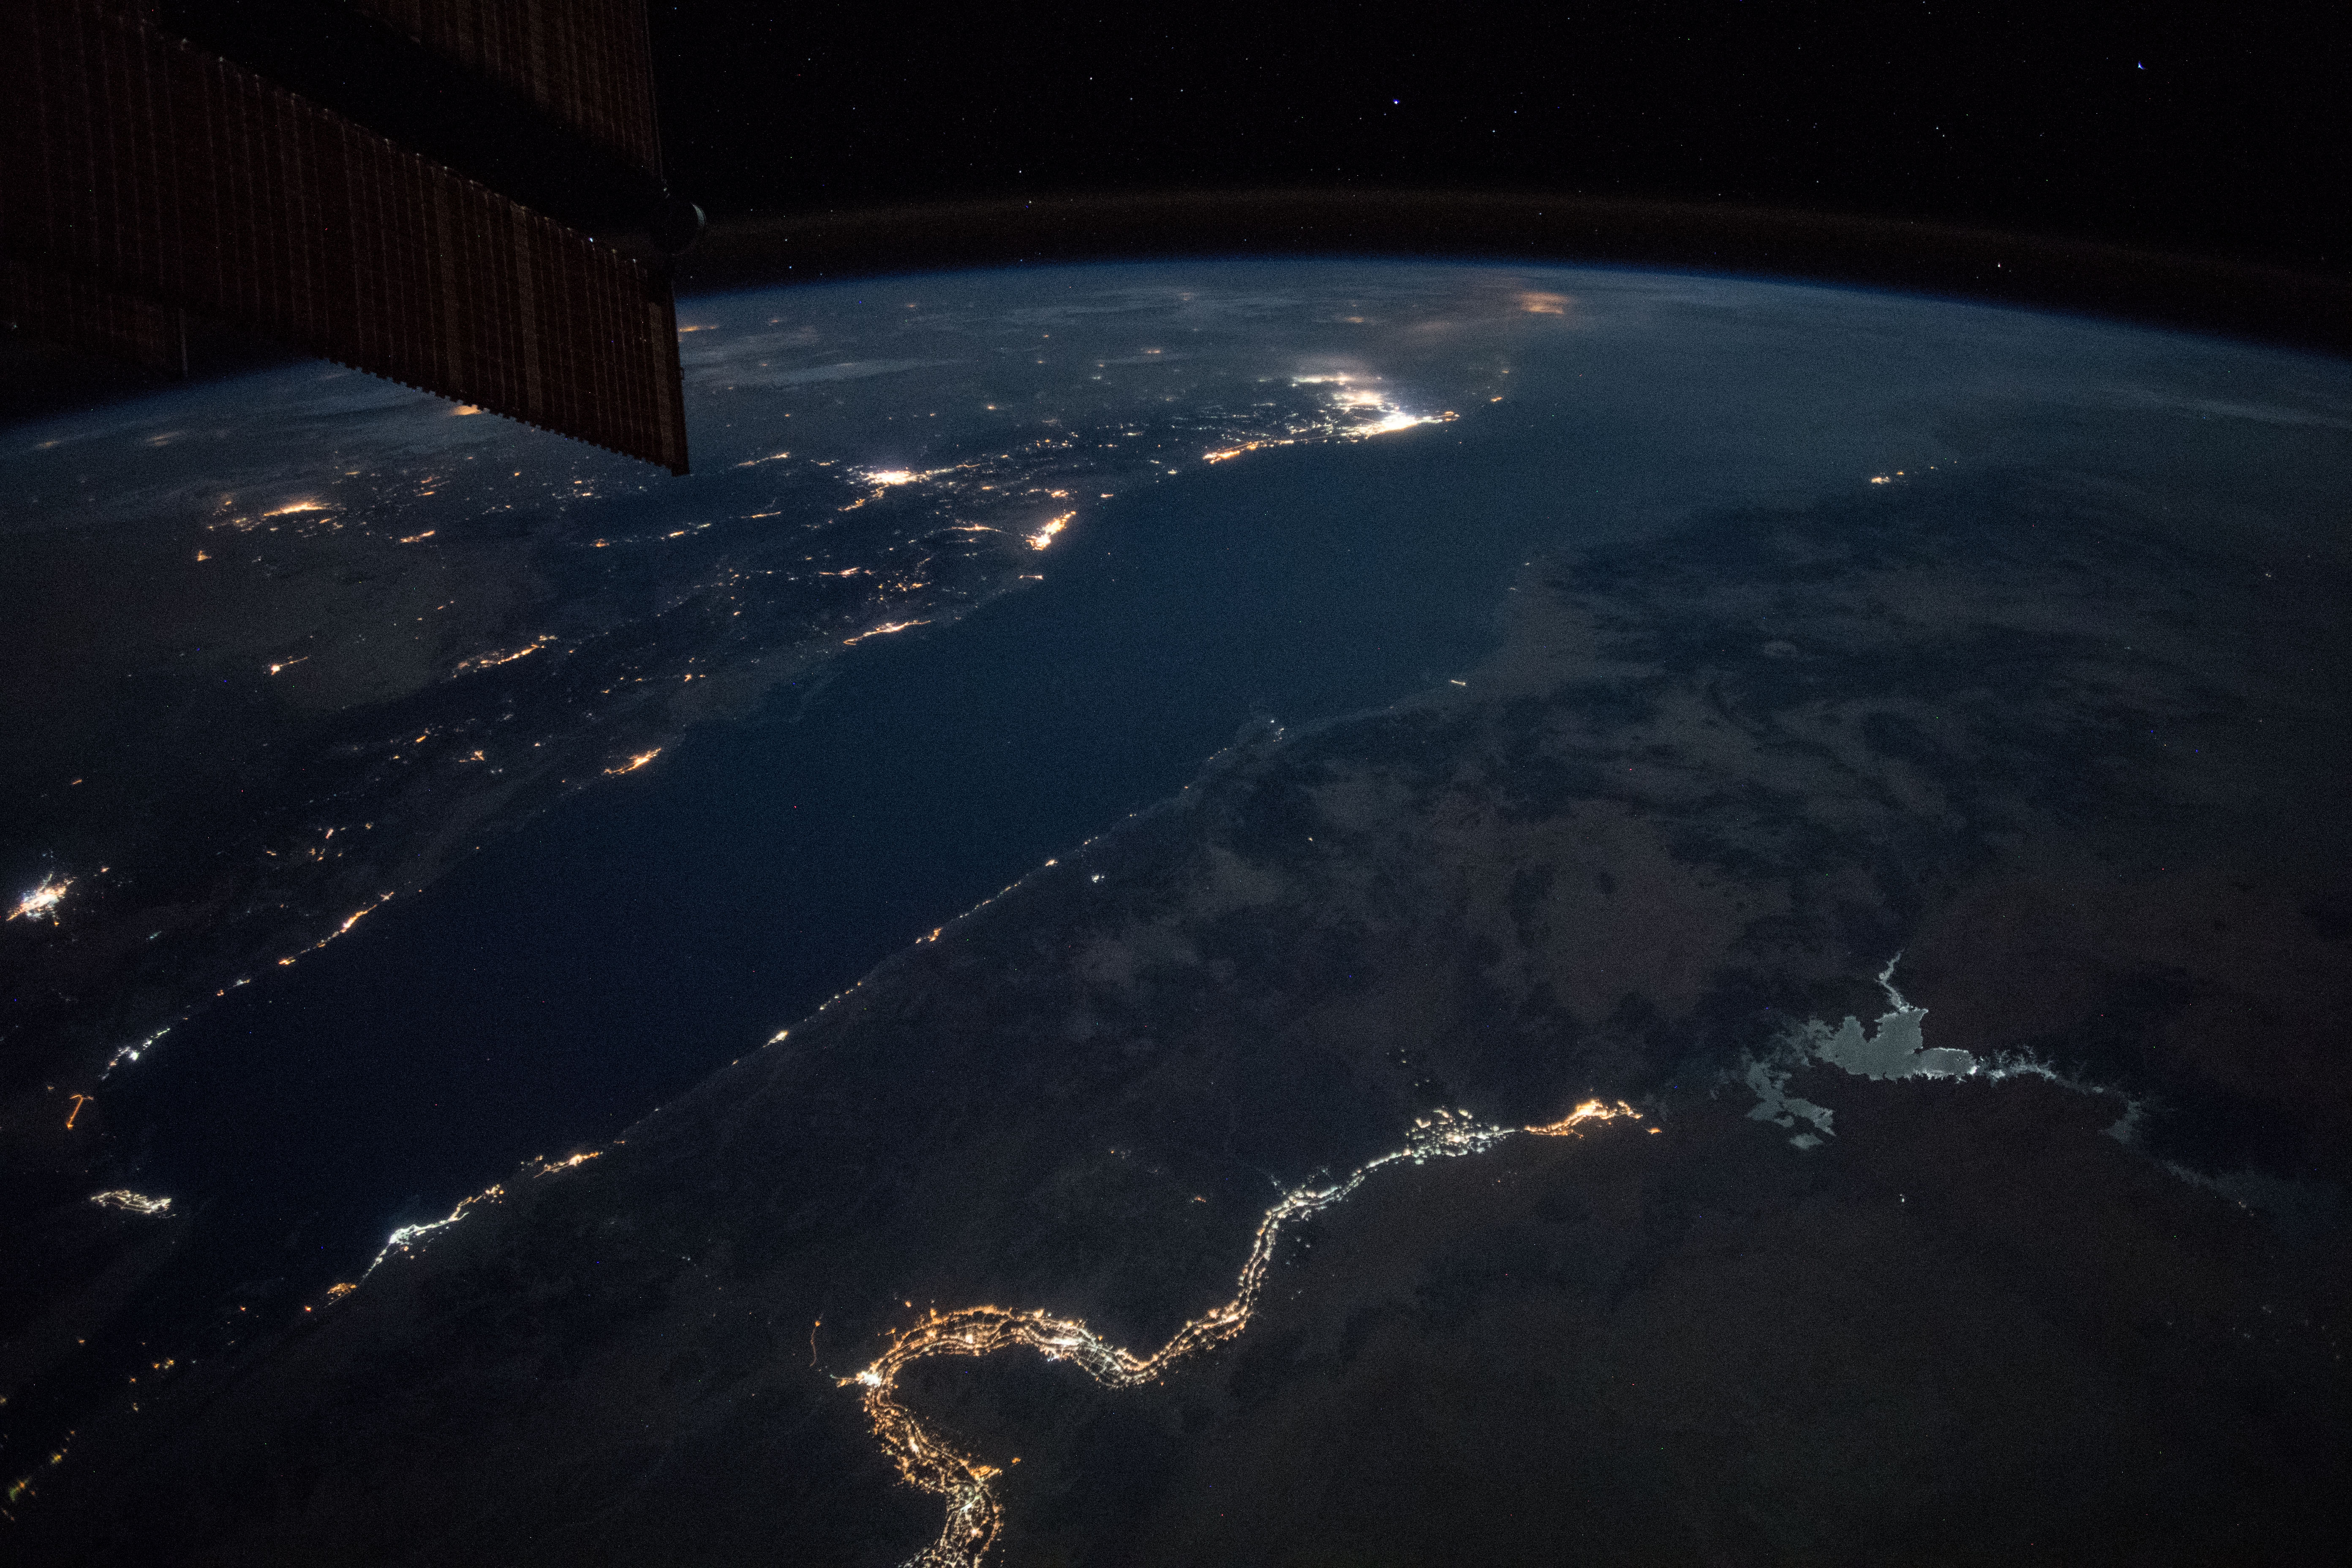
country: EGYPT
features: NILE RIVER, NUBIAN DESERT, NASSER LAKE, EASTER DESERT, RED SEA, GULF OF SUEZ, GULF OF AQABA, NIGHT, EARTH LIMB
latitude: 24.5
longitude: 35.1
